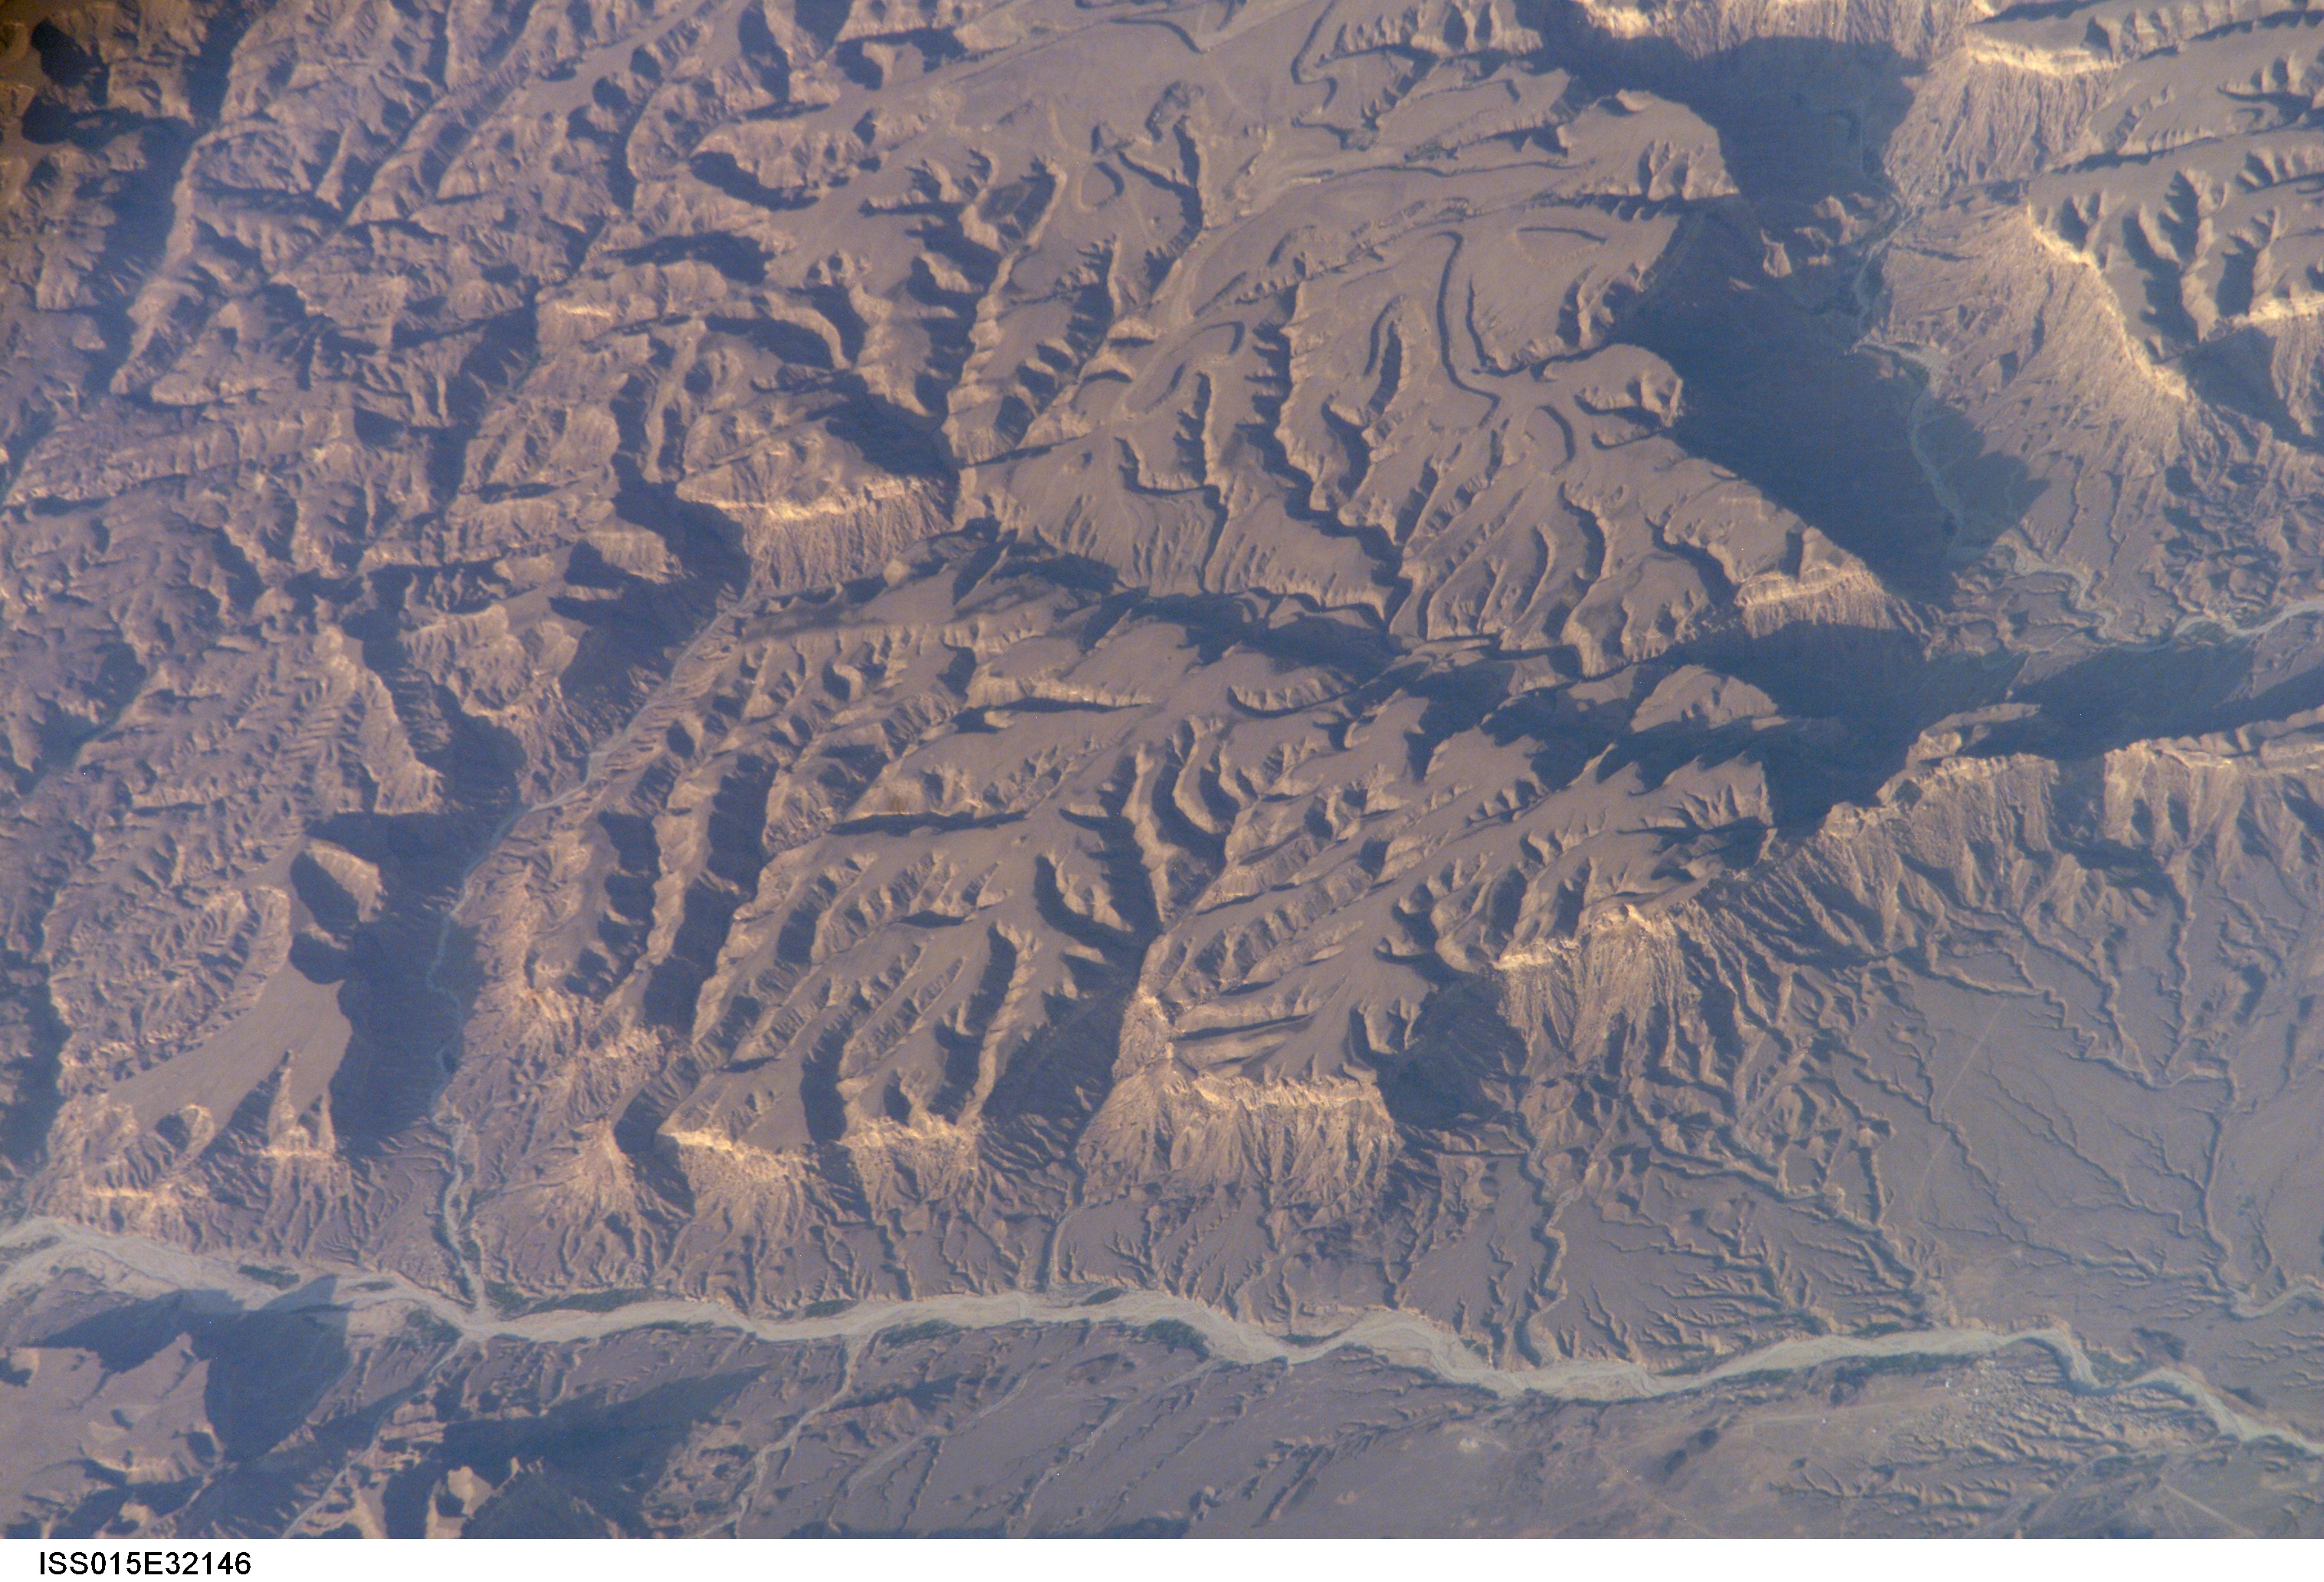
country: YEMEN
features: BLUFFS, RAVINES, WADI AMAQIN
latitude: 14.6
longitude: 47.2
